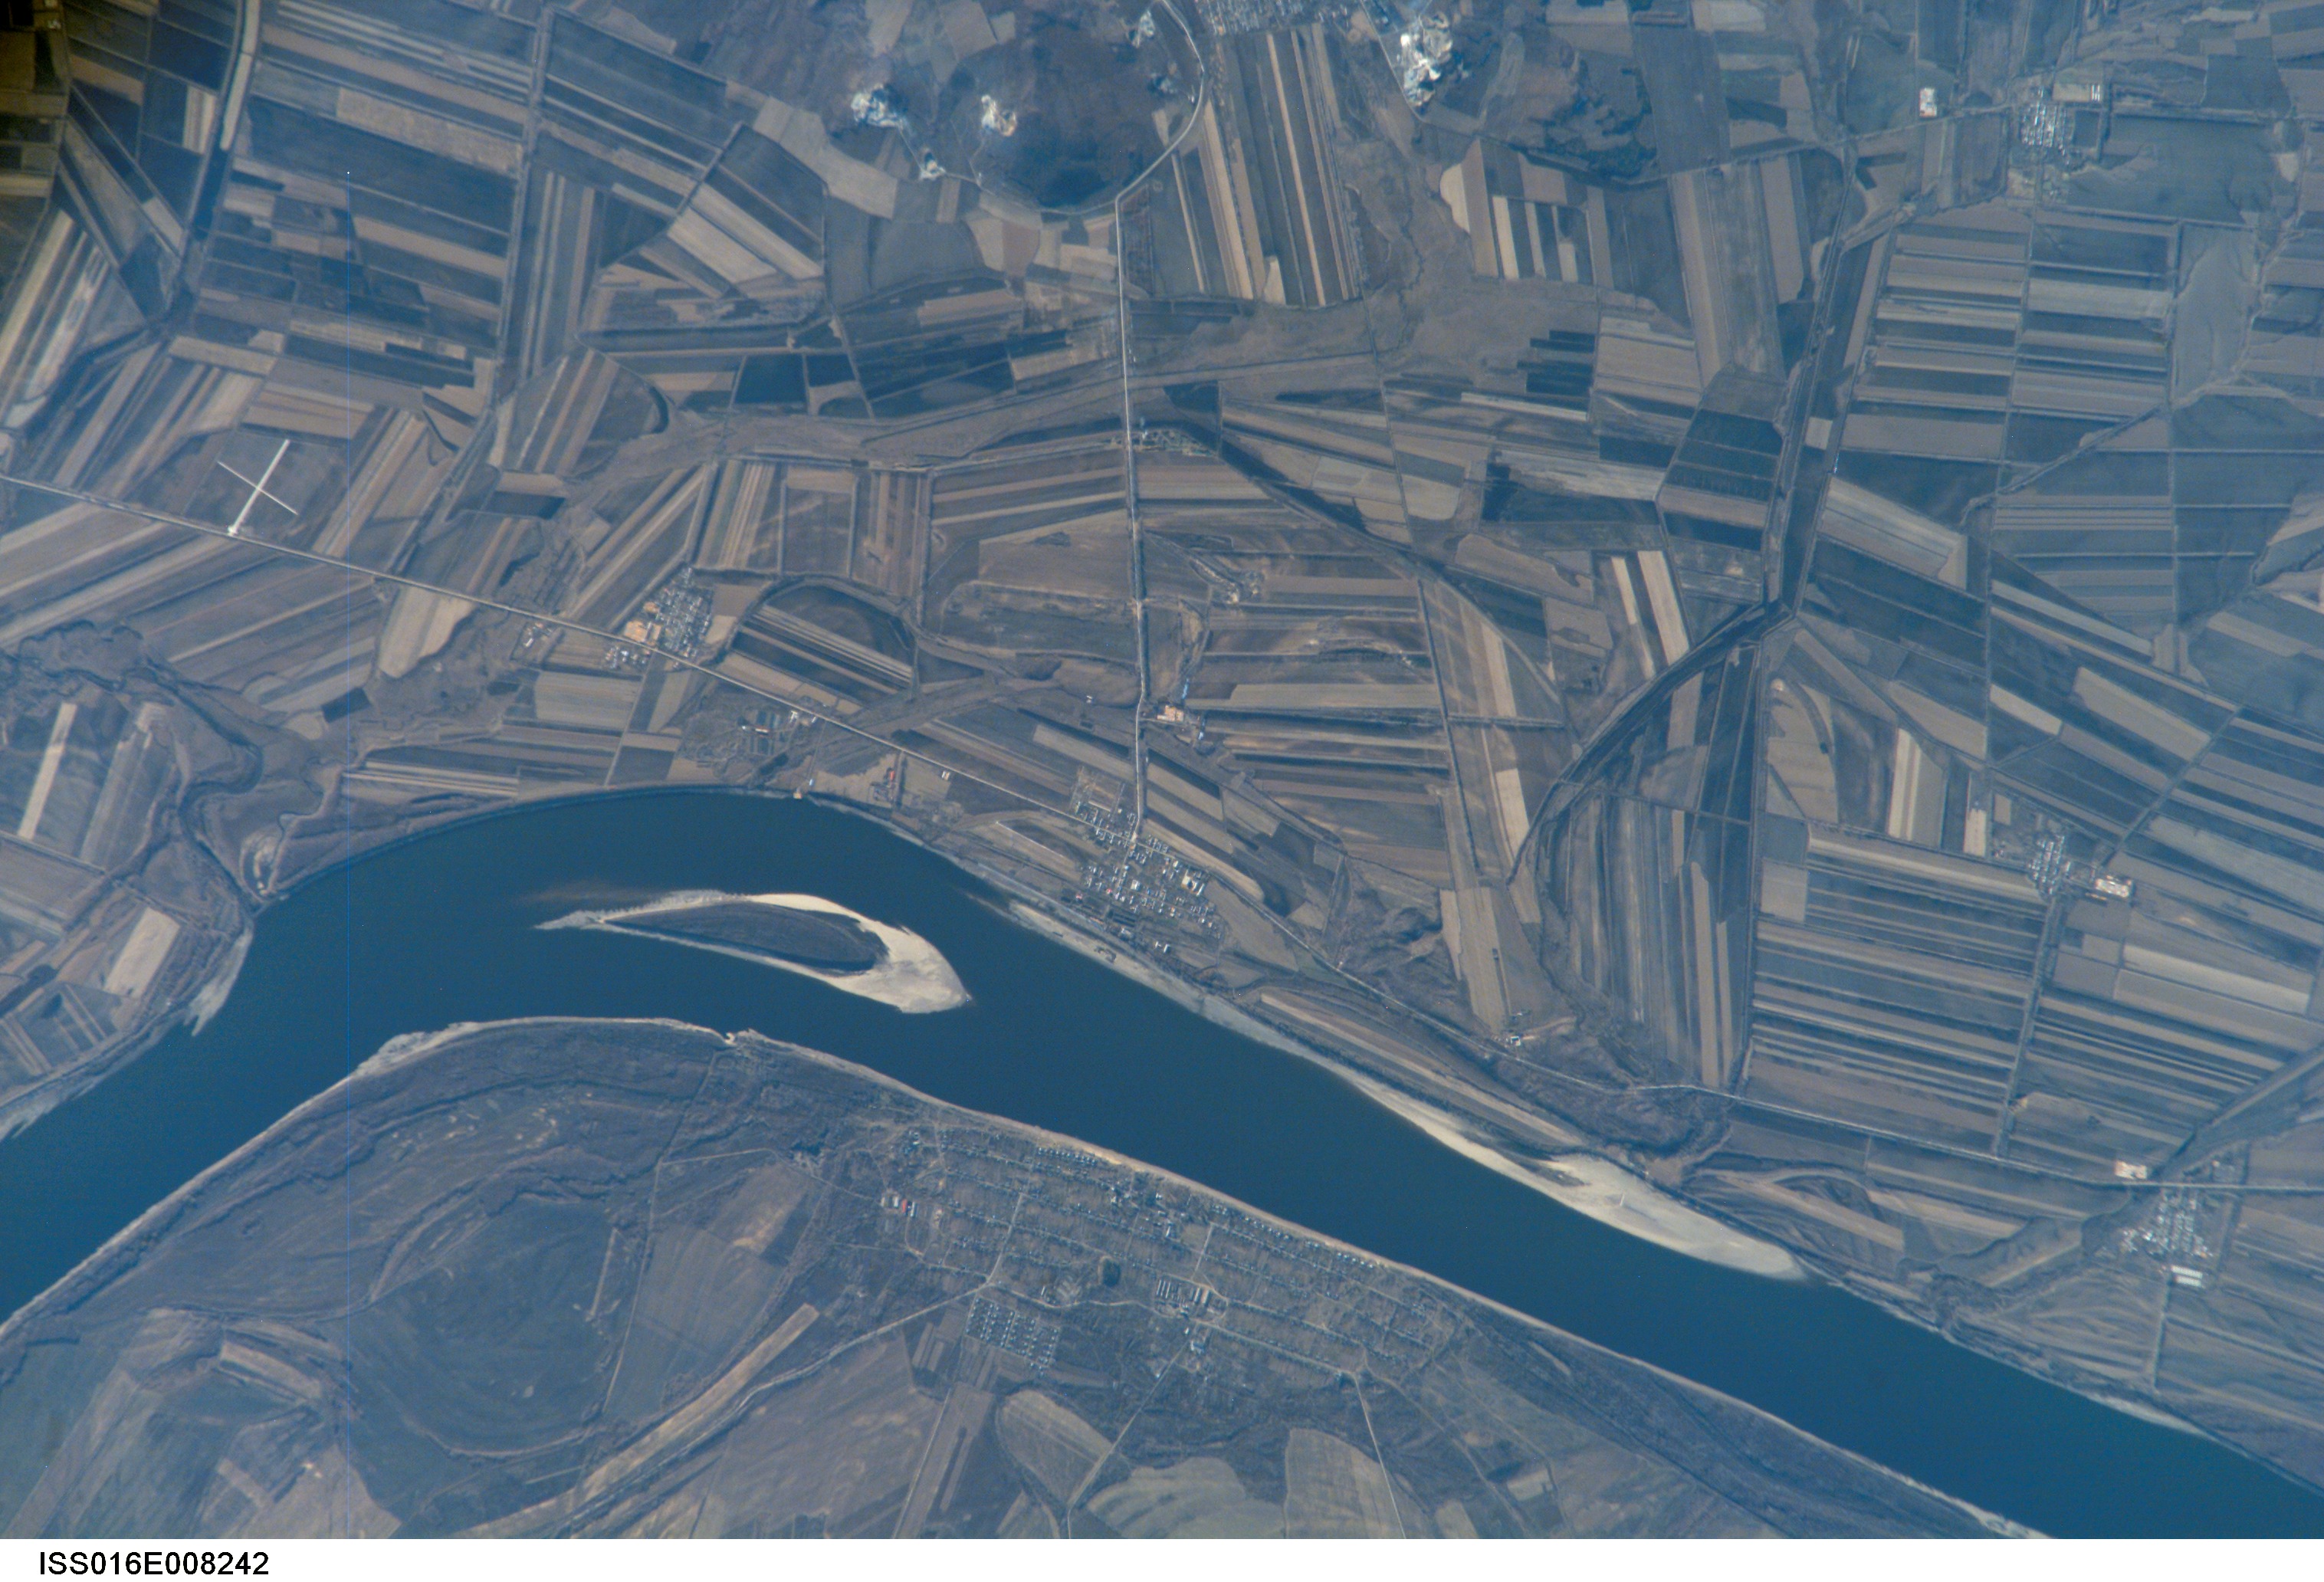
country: CHINA
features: AMUR RIVER, AMURZET, AGR.
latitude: 47.7
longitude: 130.9
